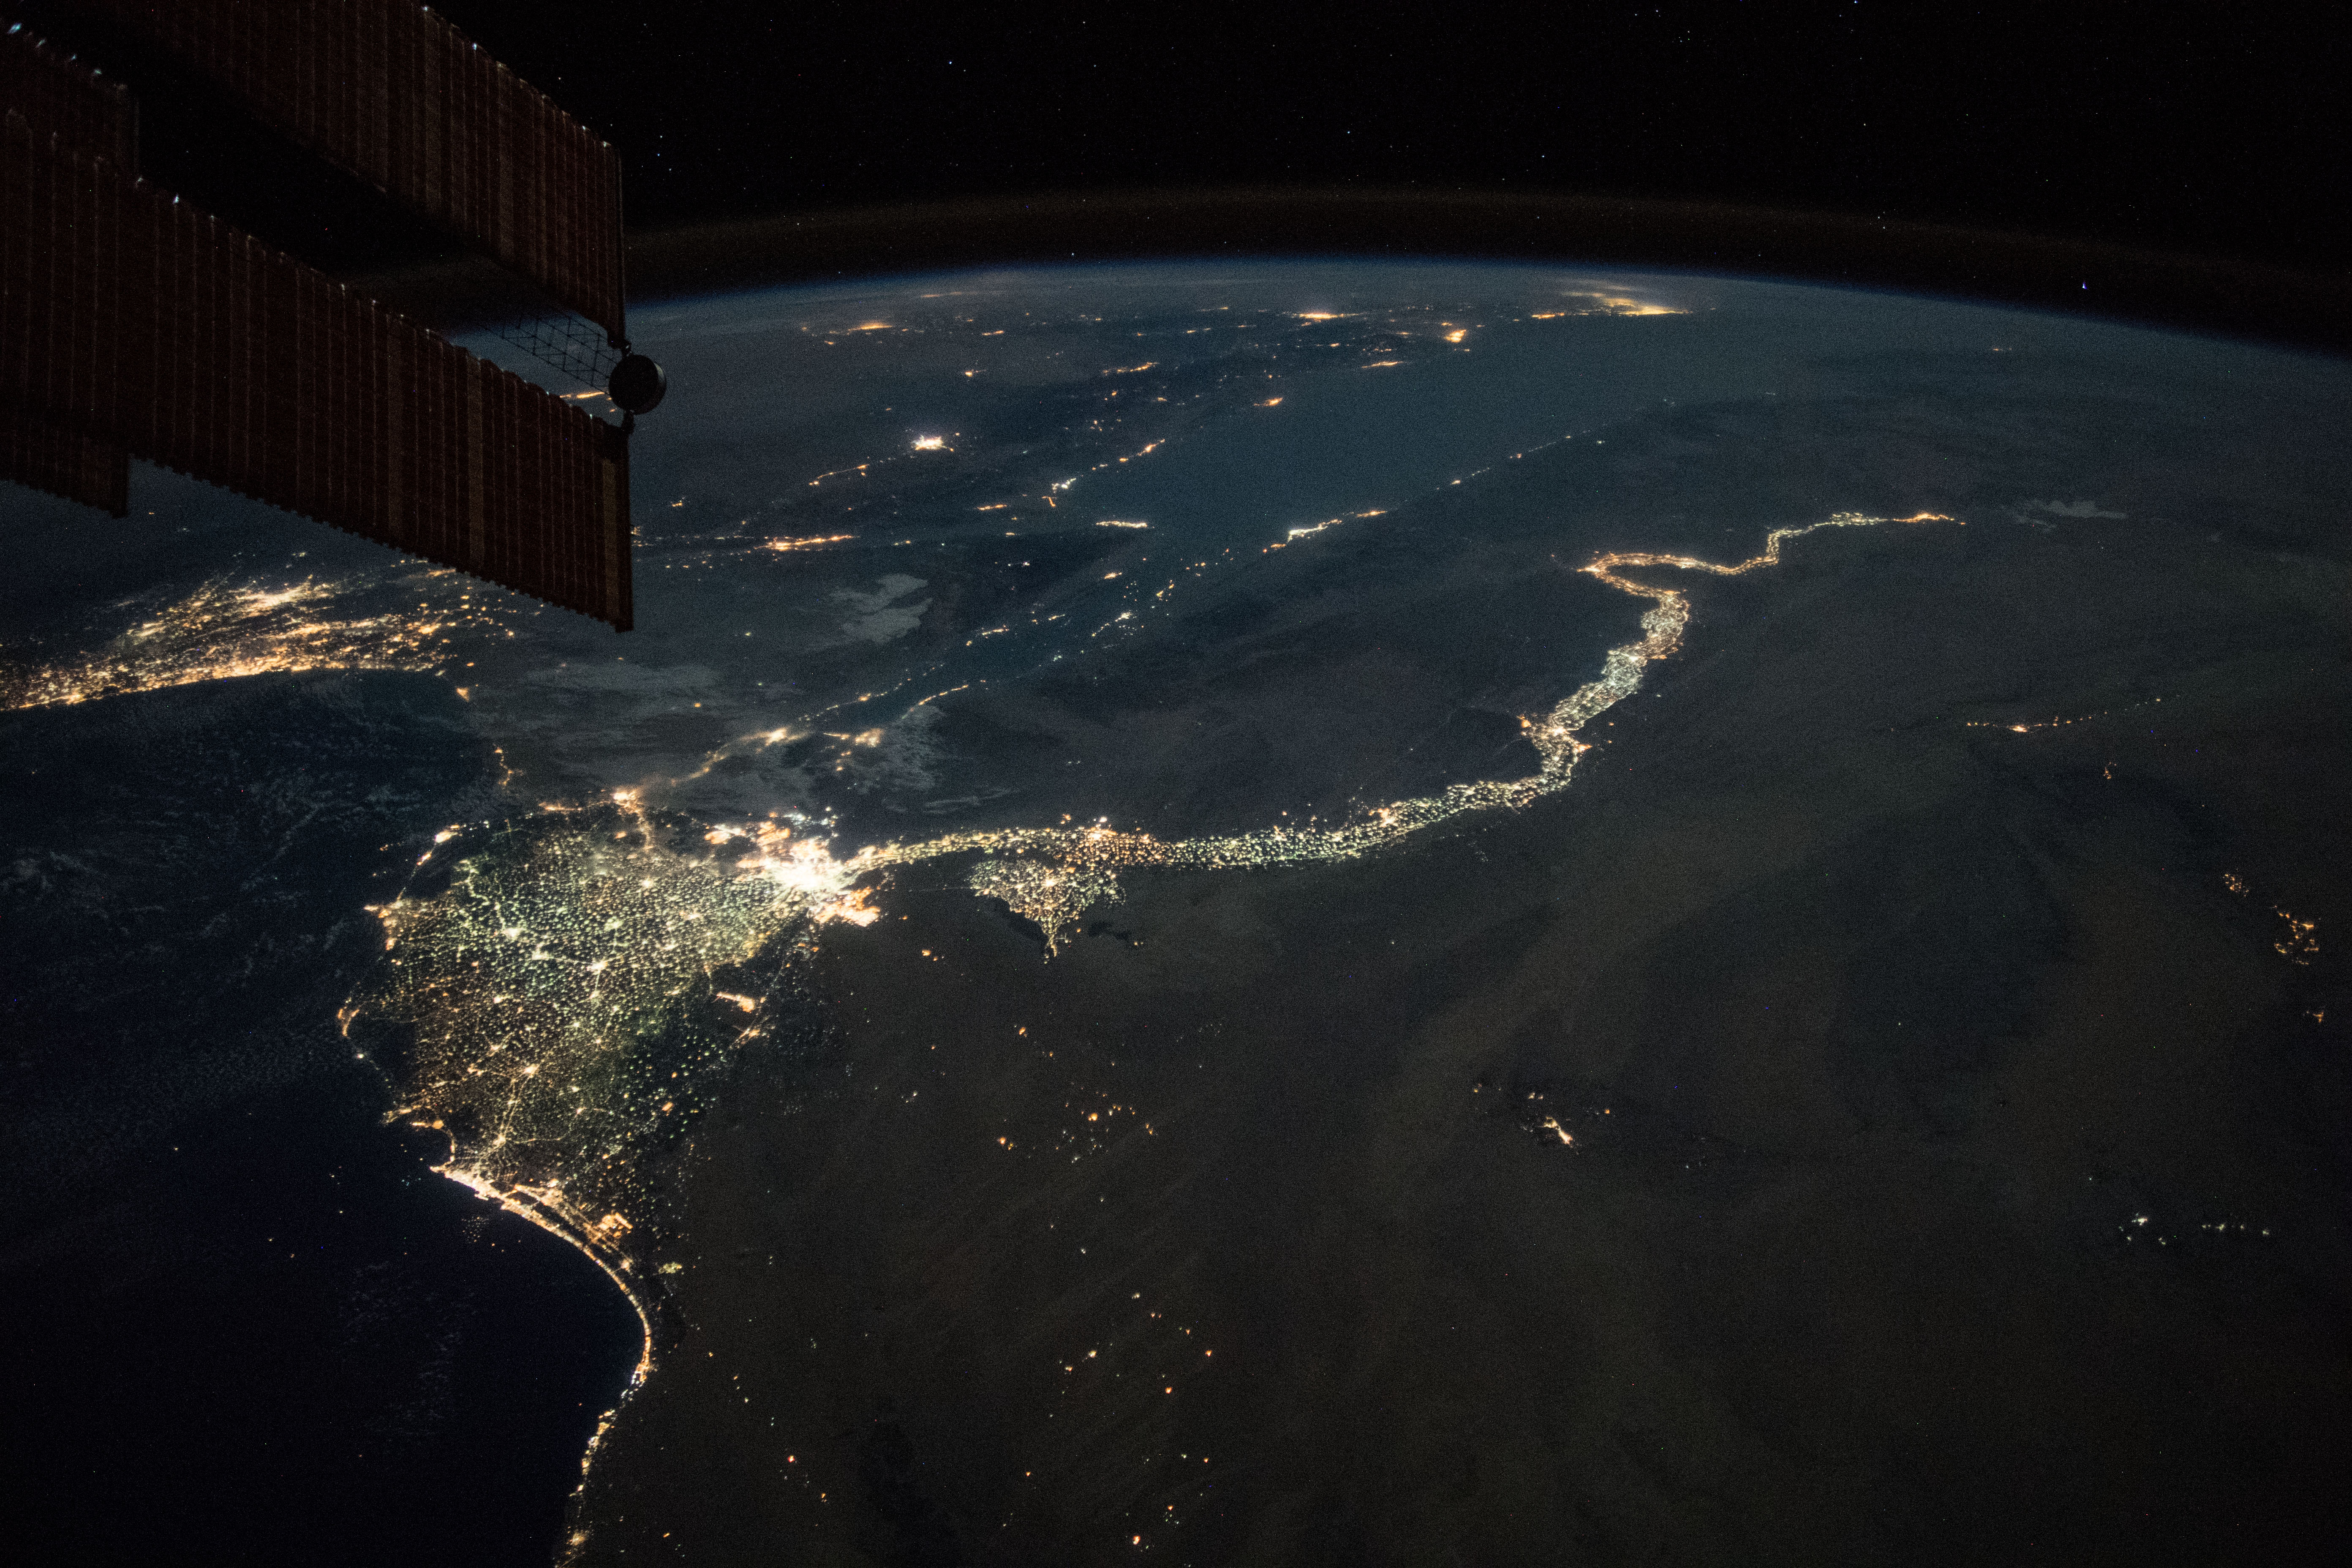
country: EGYPT
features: WESTERN DESERT, EASTERN DESERT, GULF OF SUEZ, GULF OF AQABA, CAIRO CITY, FAIYUM CITY, MINYA CITY. MALLAWI CITY, BENI SUEF CITY, NILE RIVER, NIGHT, EARTH LIMB
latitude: 28.9
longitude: 31.2
